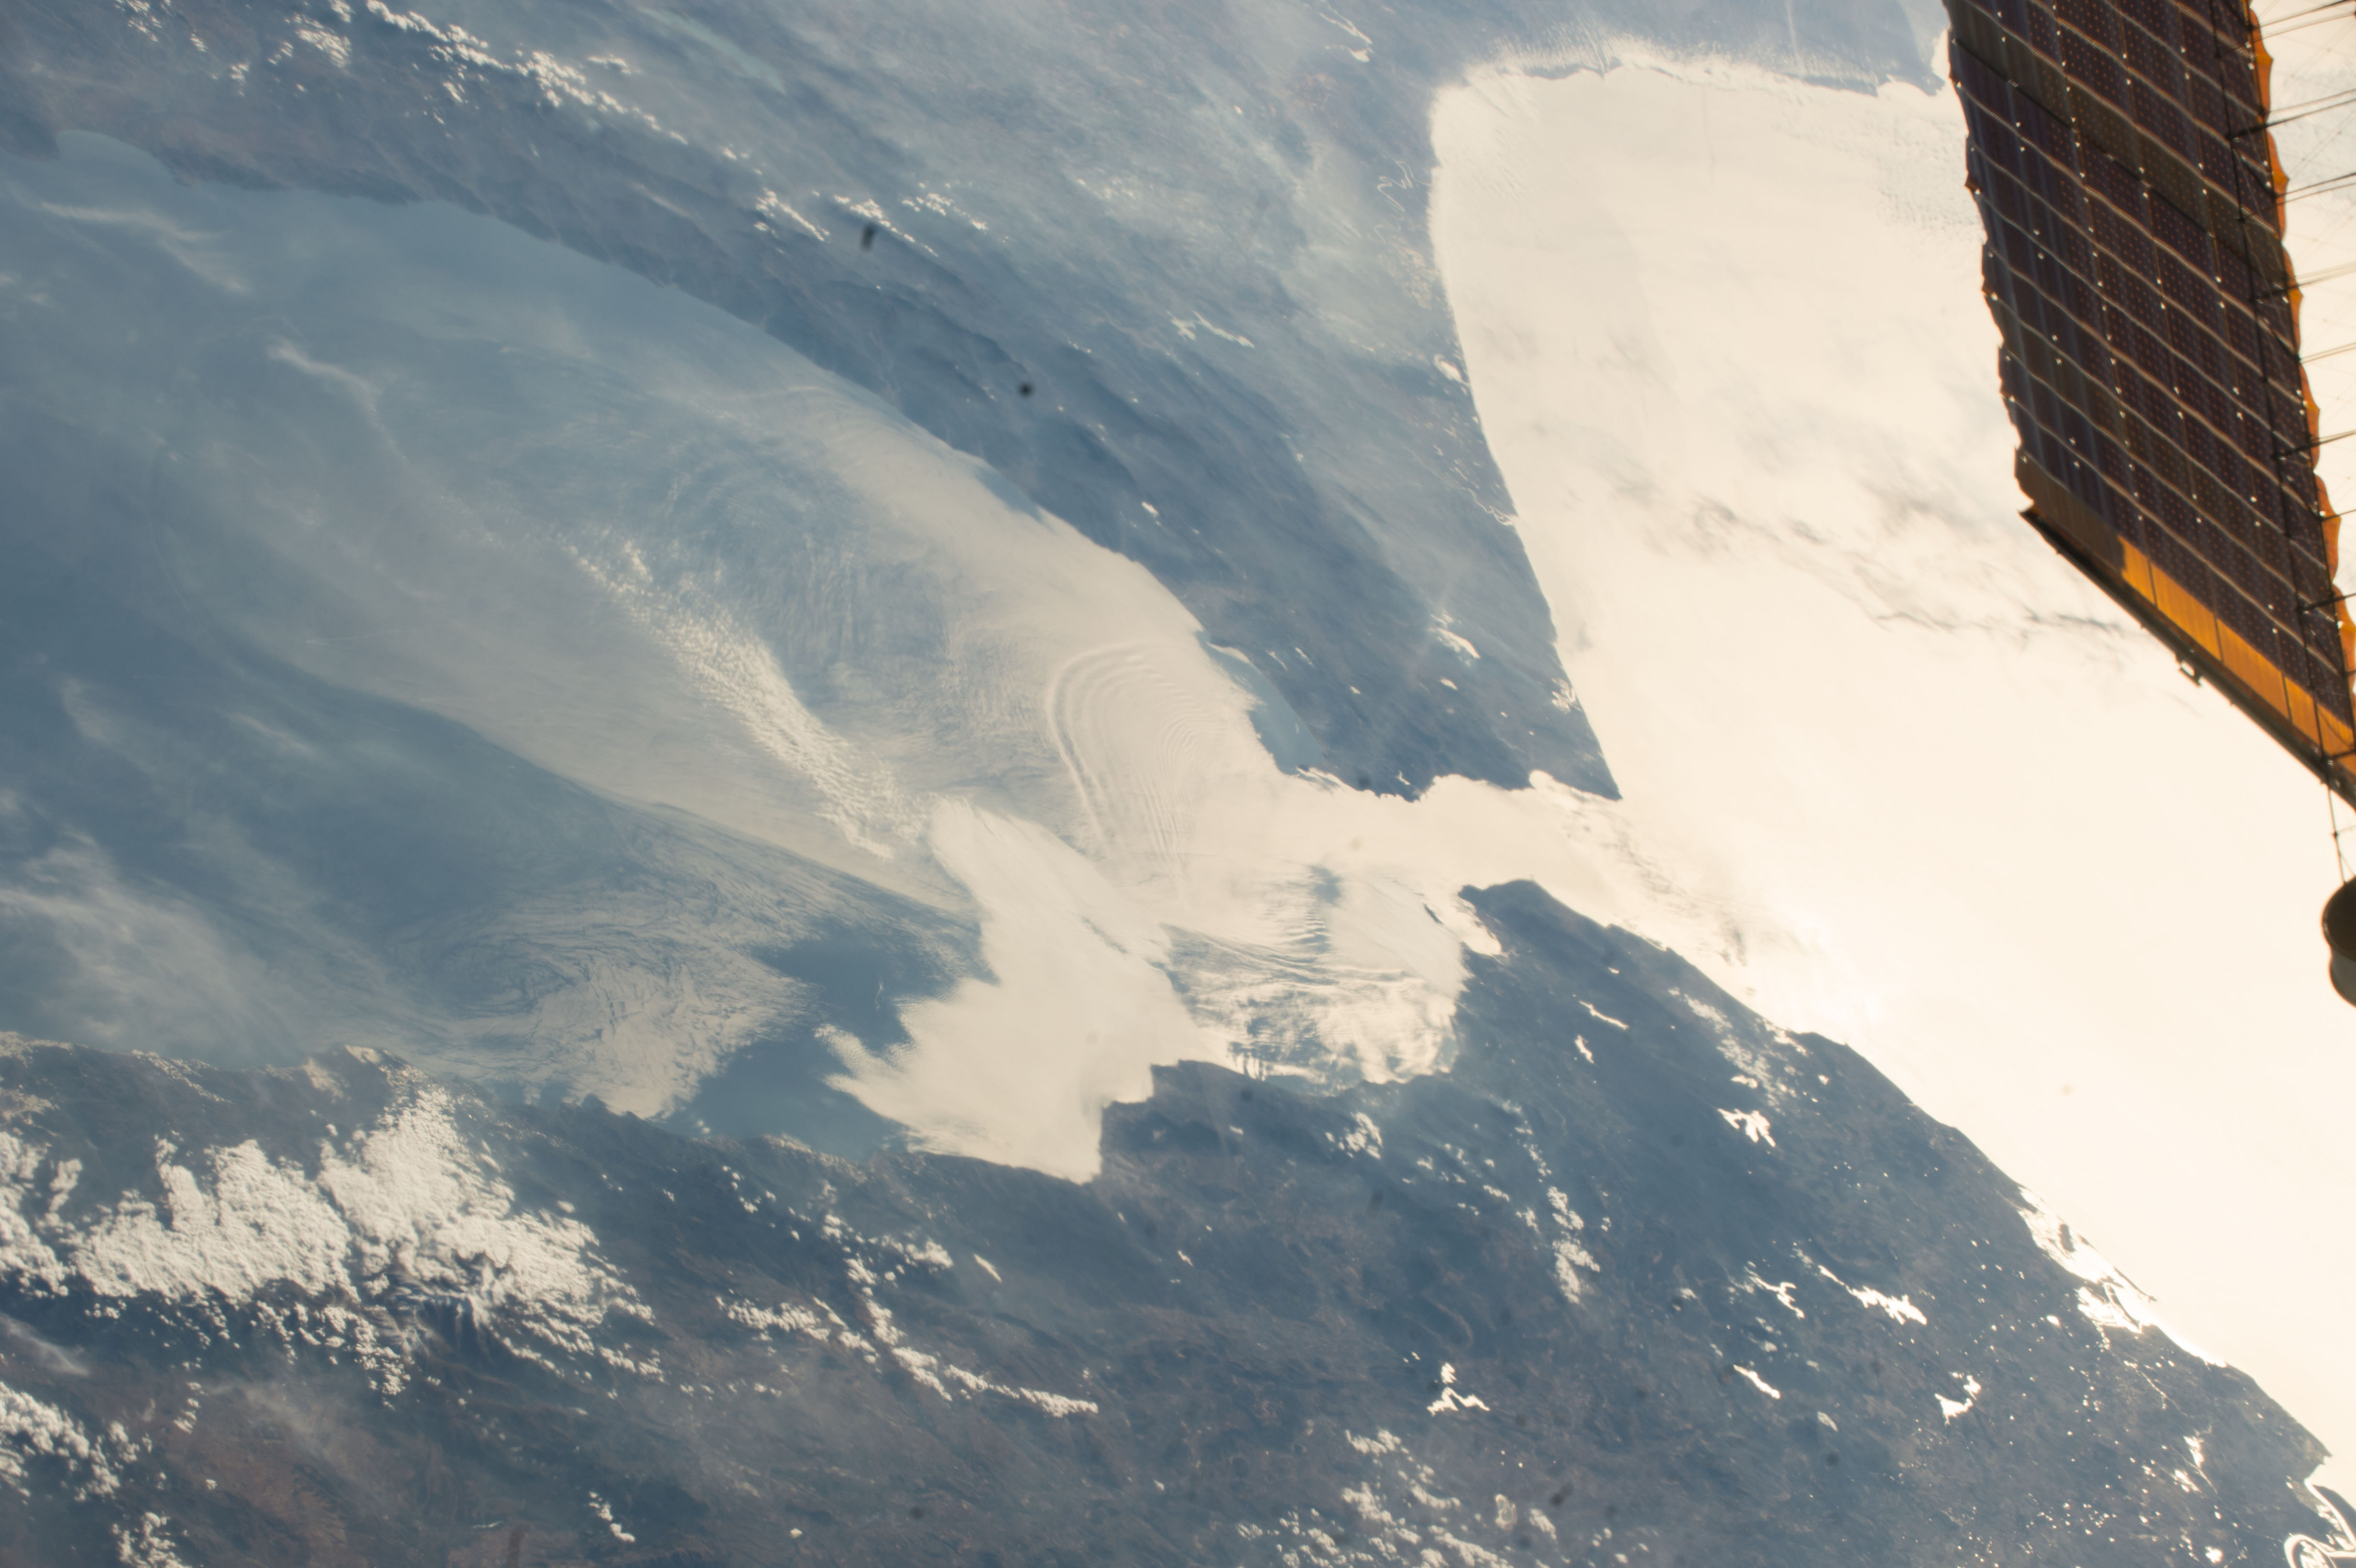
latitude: 35.8
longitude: -5.2
